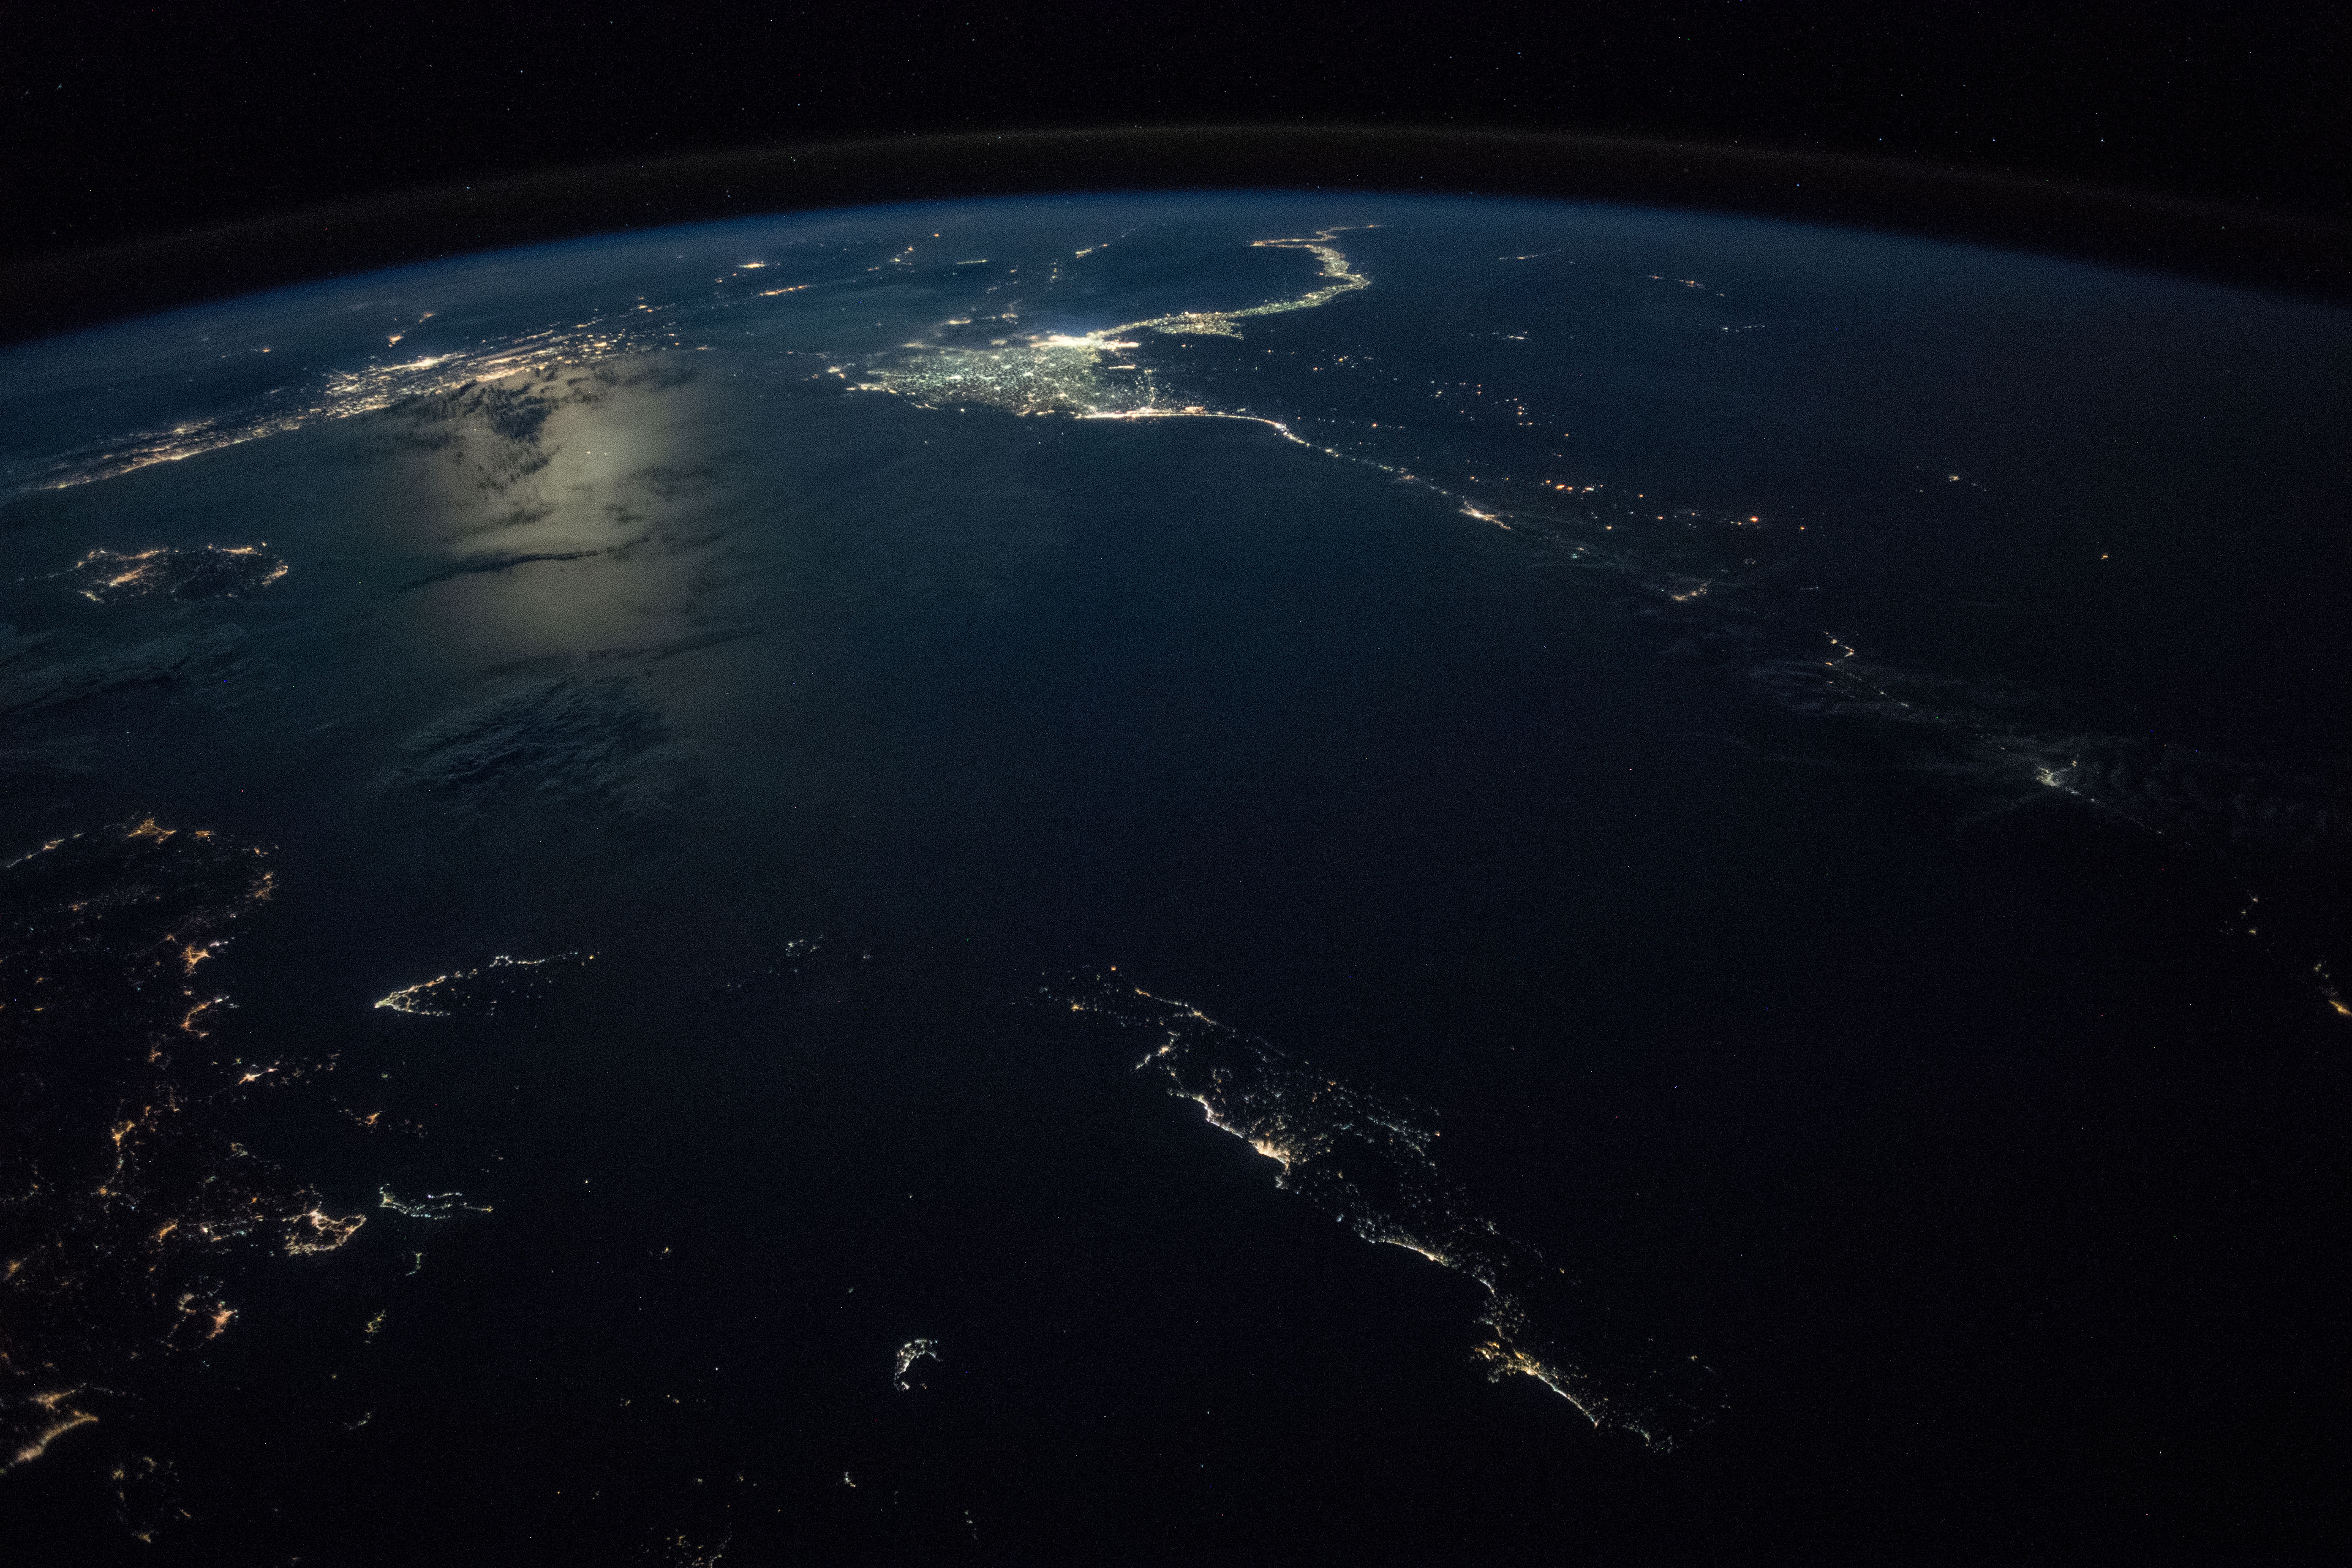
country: MEDITERRANEAN SEA
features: CRETE ISLAND, KOS ISLAND, RHODES ISLAND, NILE RIVER, CAIRO CITY, WESTERN DESERT, RHODES BASIN, STRABO TRENCH, PLINY TRENCH, KARPATHOS ISLAND, NIGHT, EARTH LIMB
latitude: 34.3
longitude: 26.5
